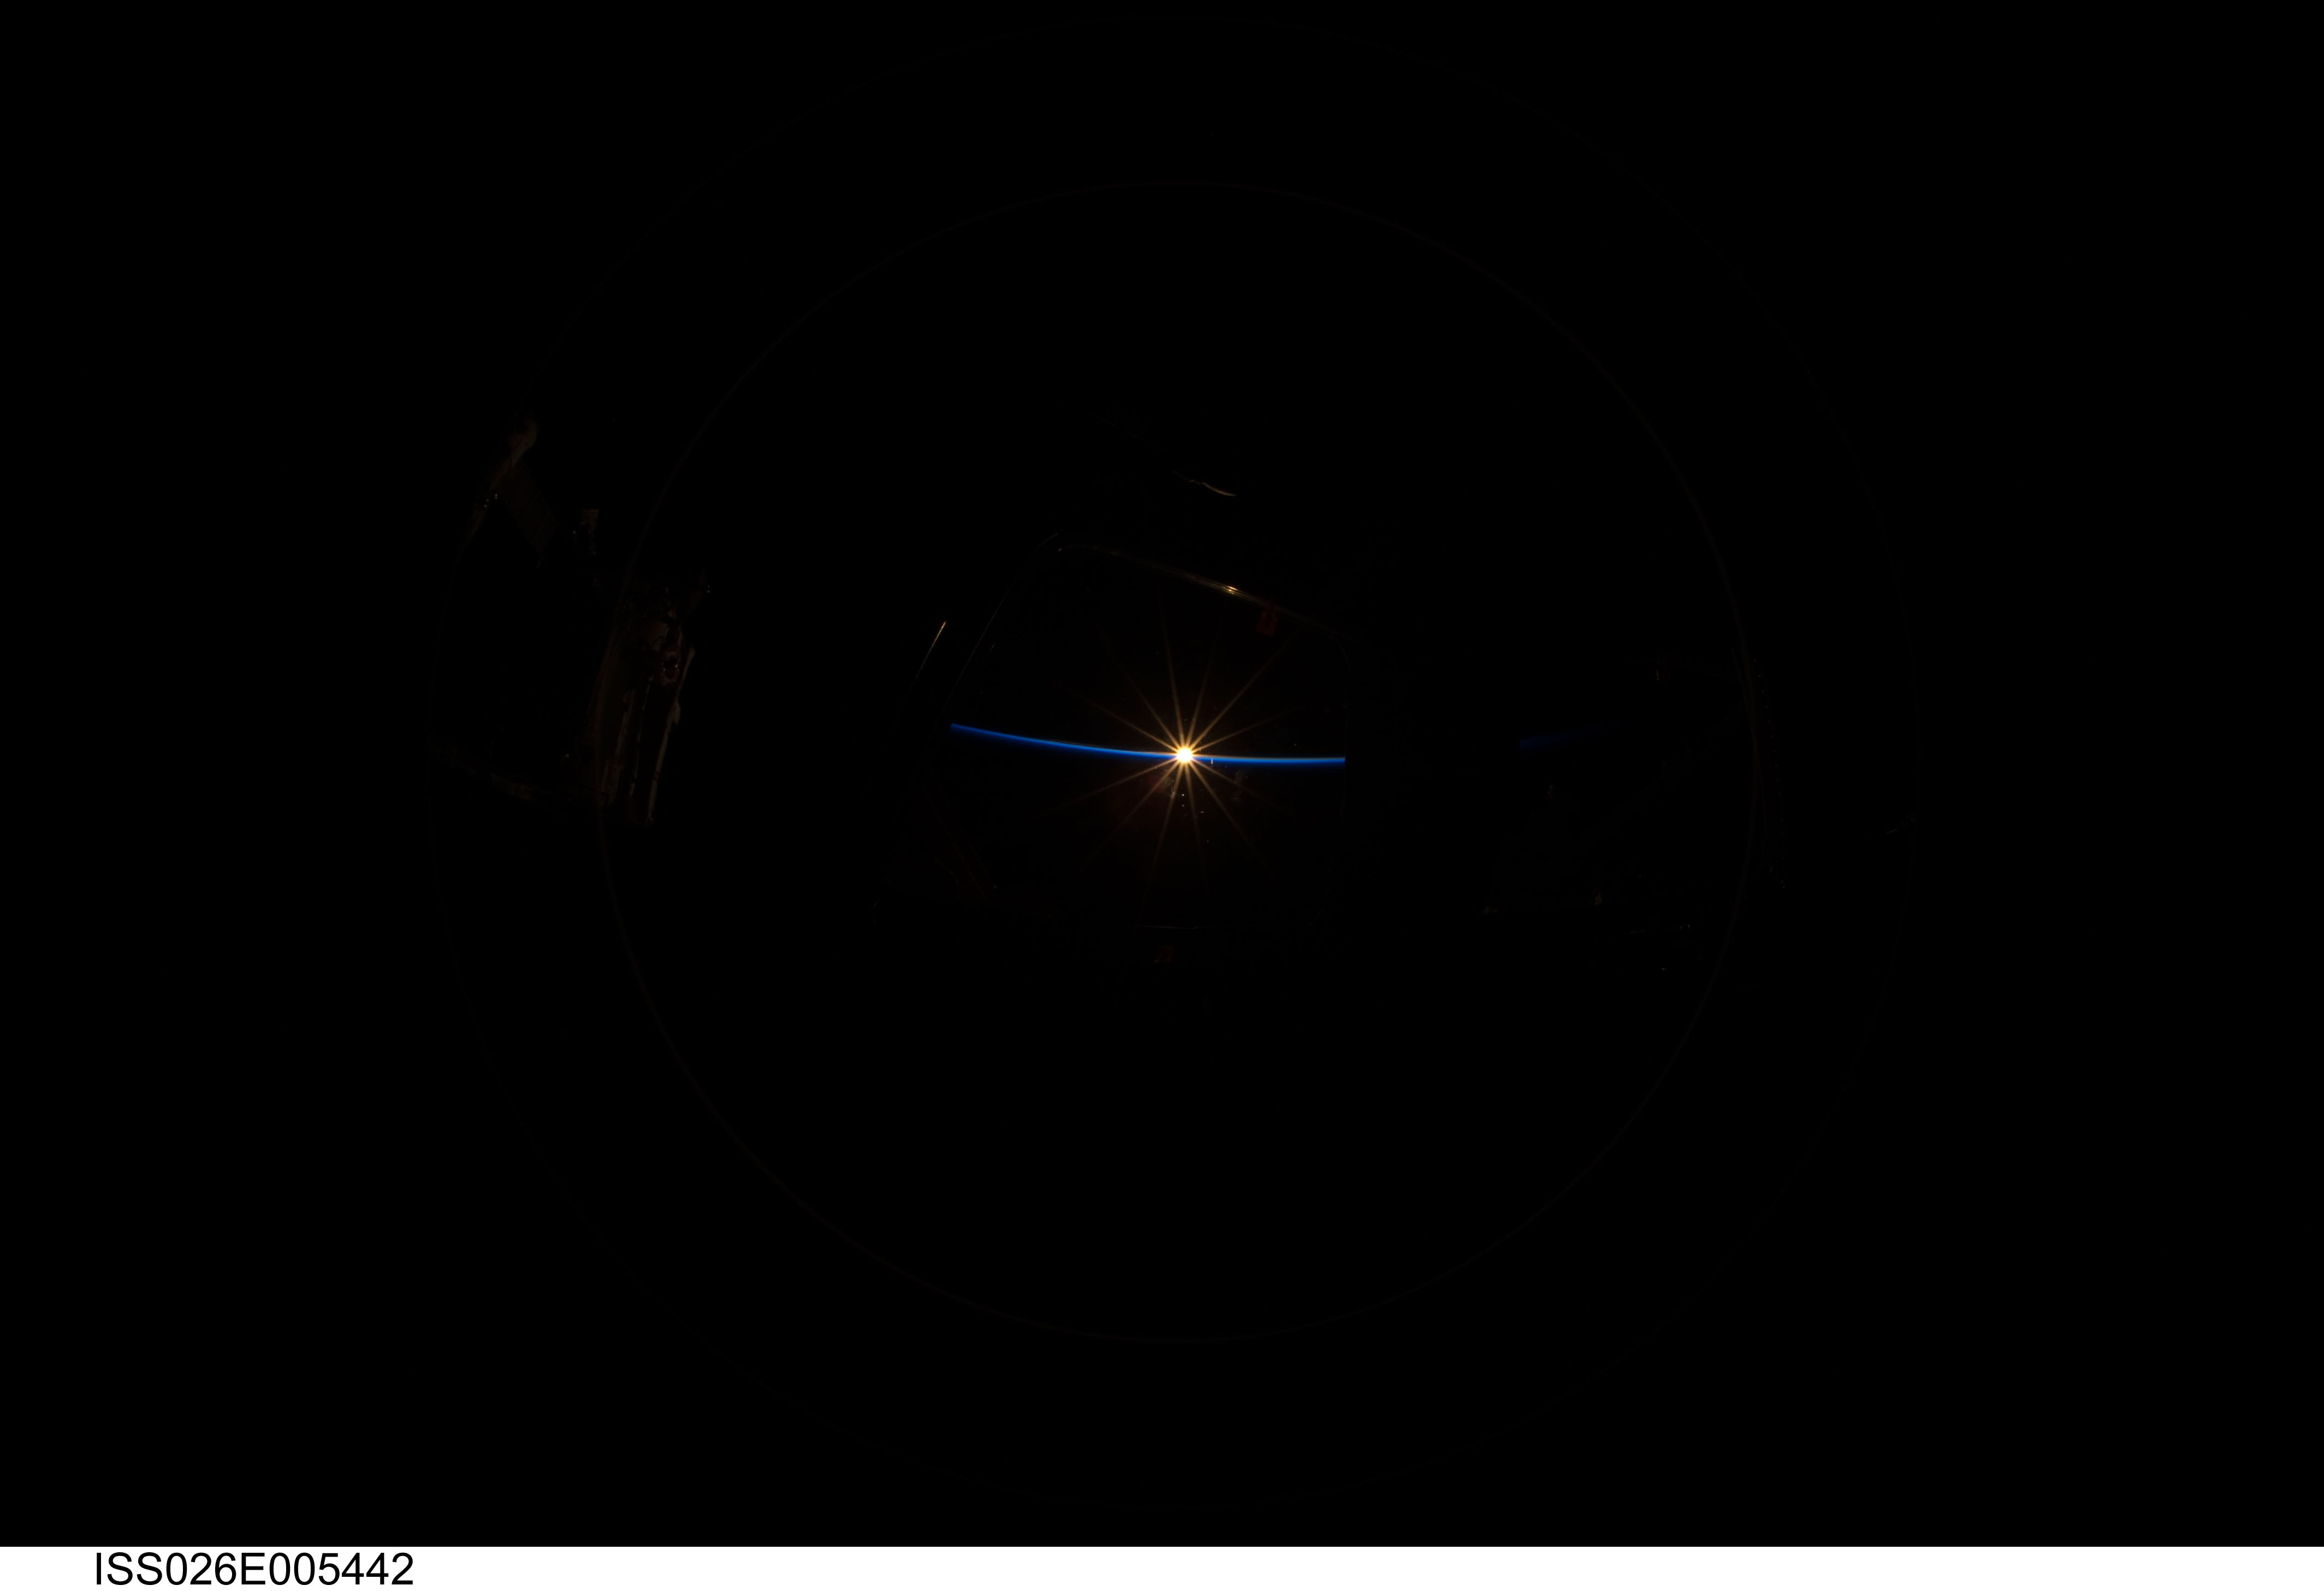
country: ASIA
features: CUPOLA VIEW, PAN-ATMOSPHERIC LIMB, SUNRISE
